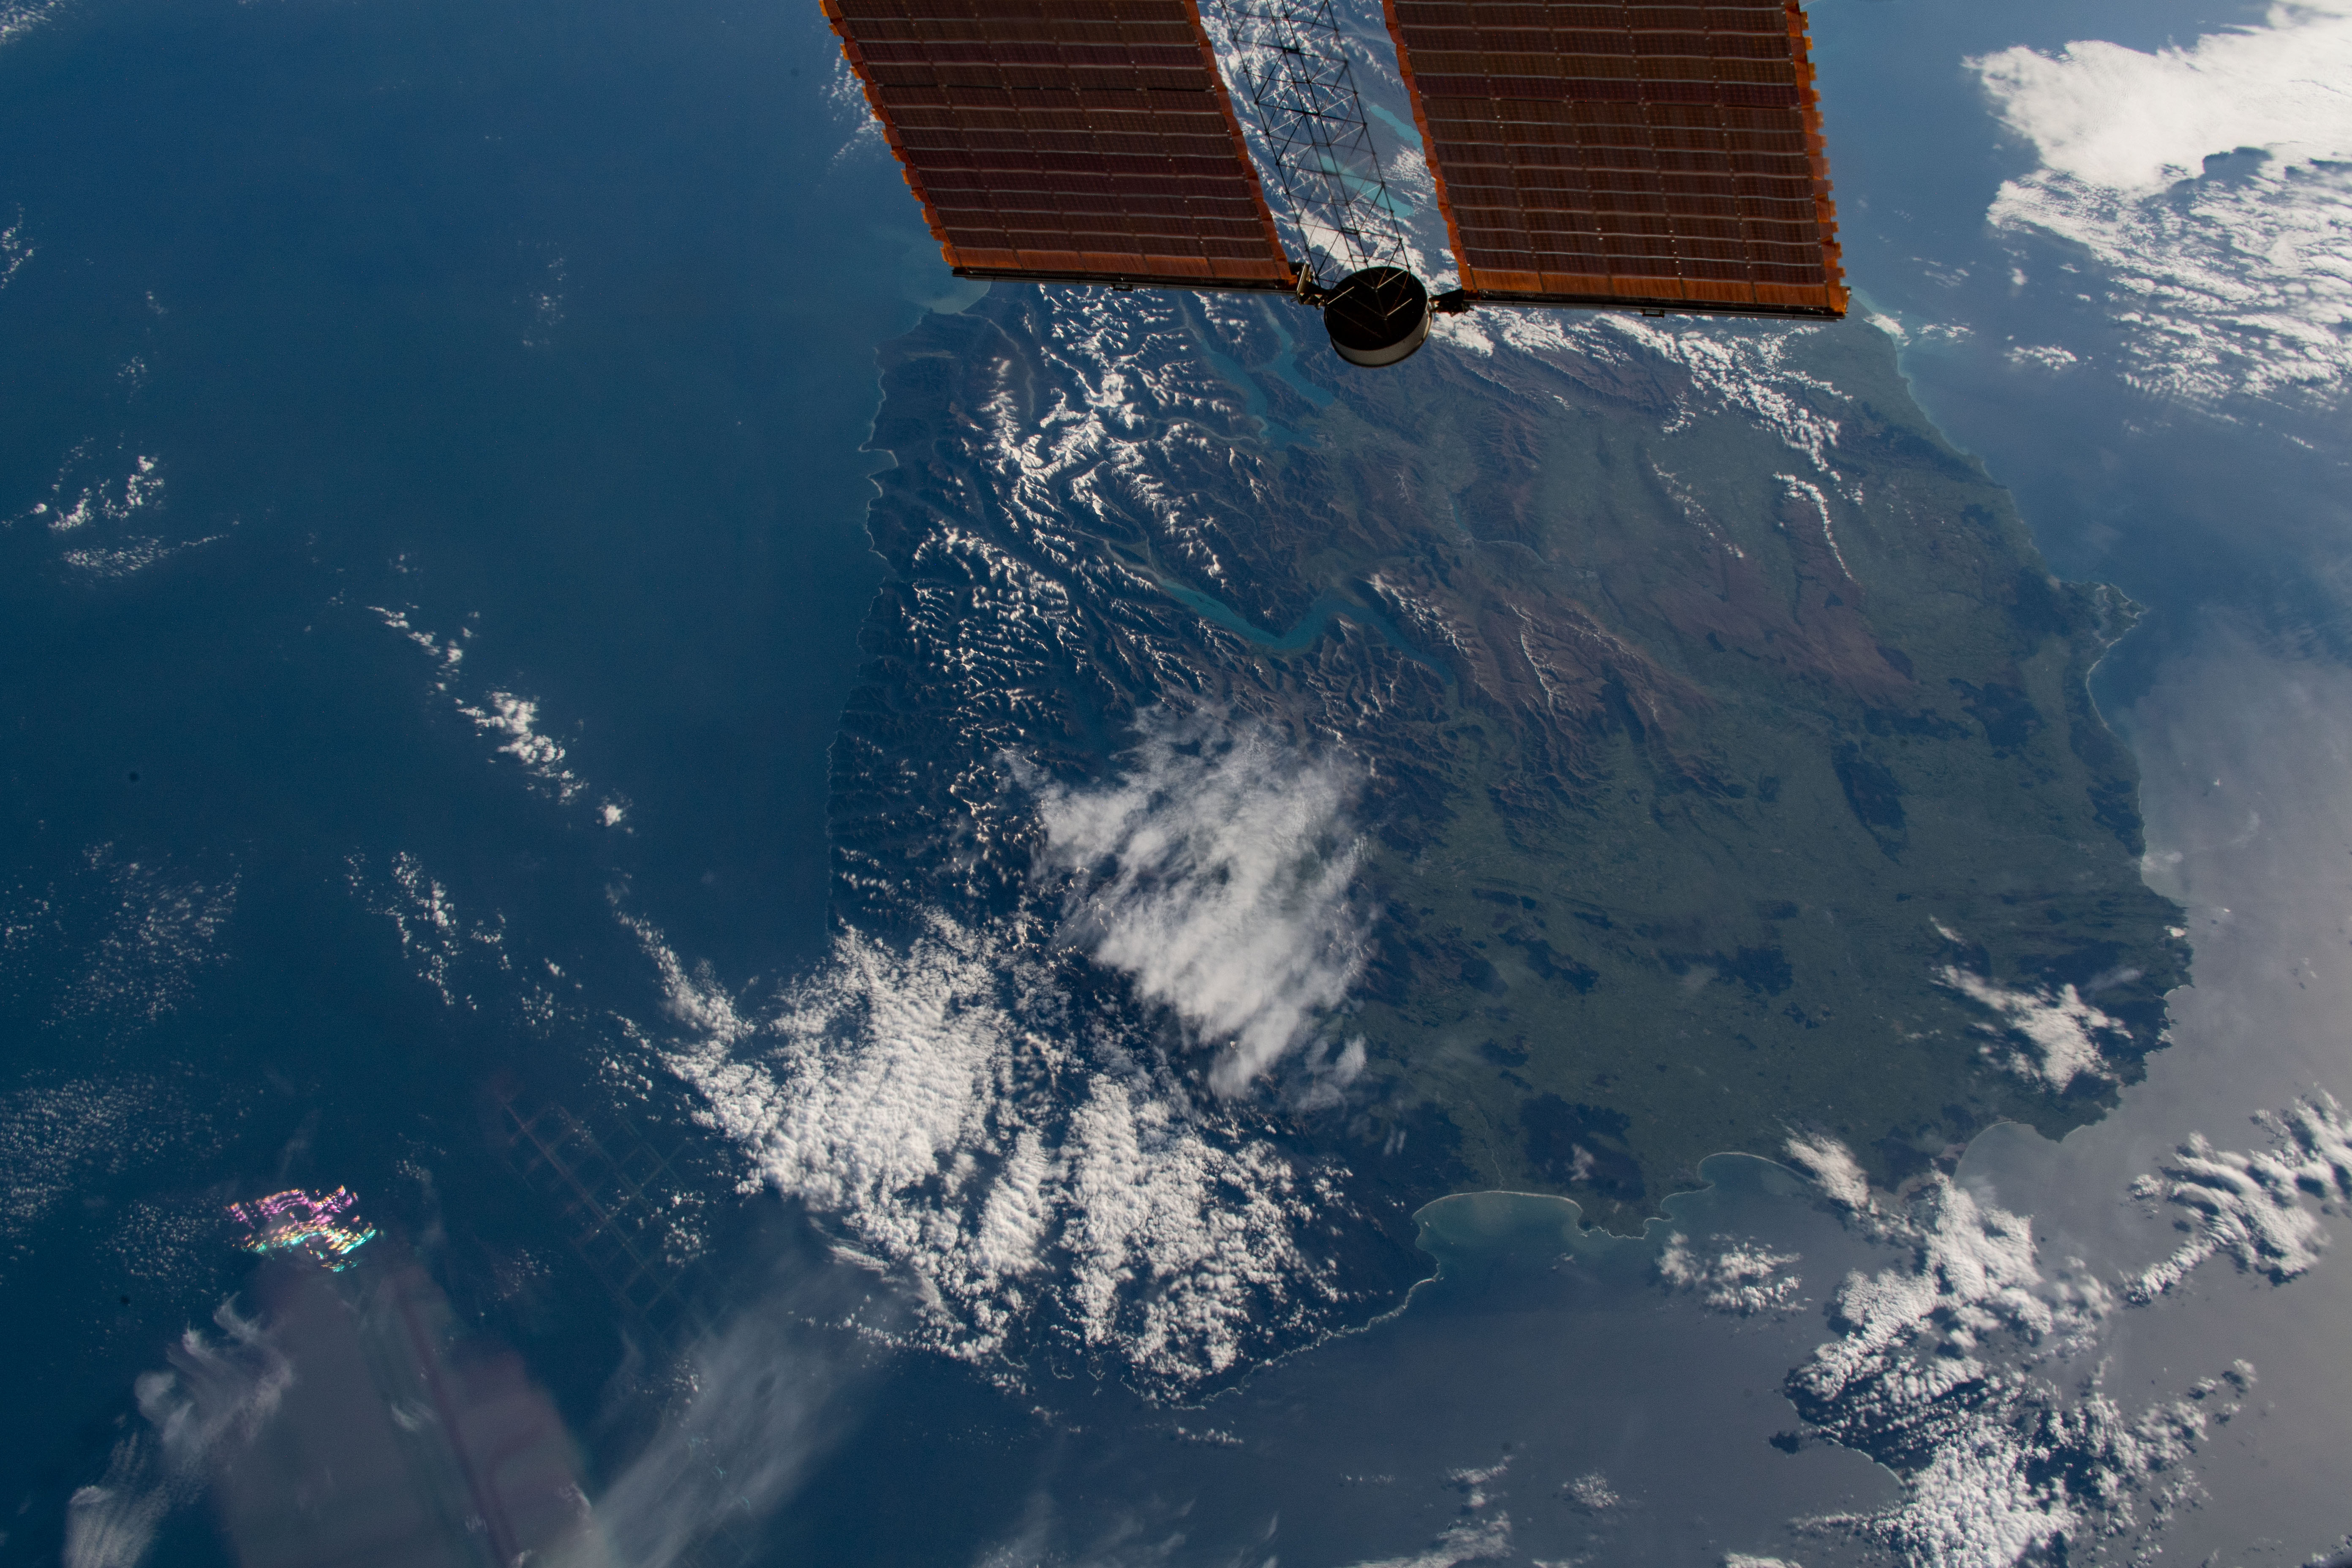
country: NEW ZEALAND-SI
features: LAKE WANAKA, LAKE HAWEA, SOUTHERN ALPS MOUNTAINS, LAKE WAKATIPU
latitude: -45.5
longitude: 168.5
